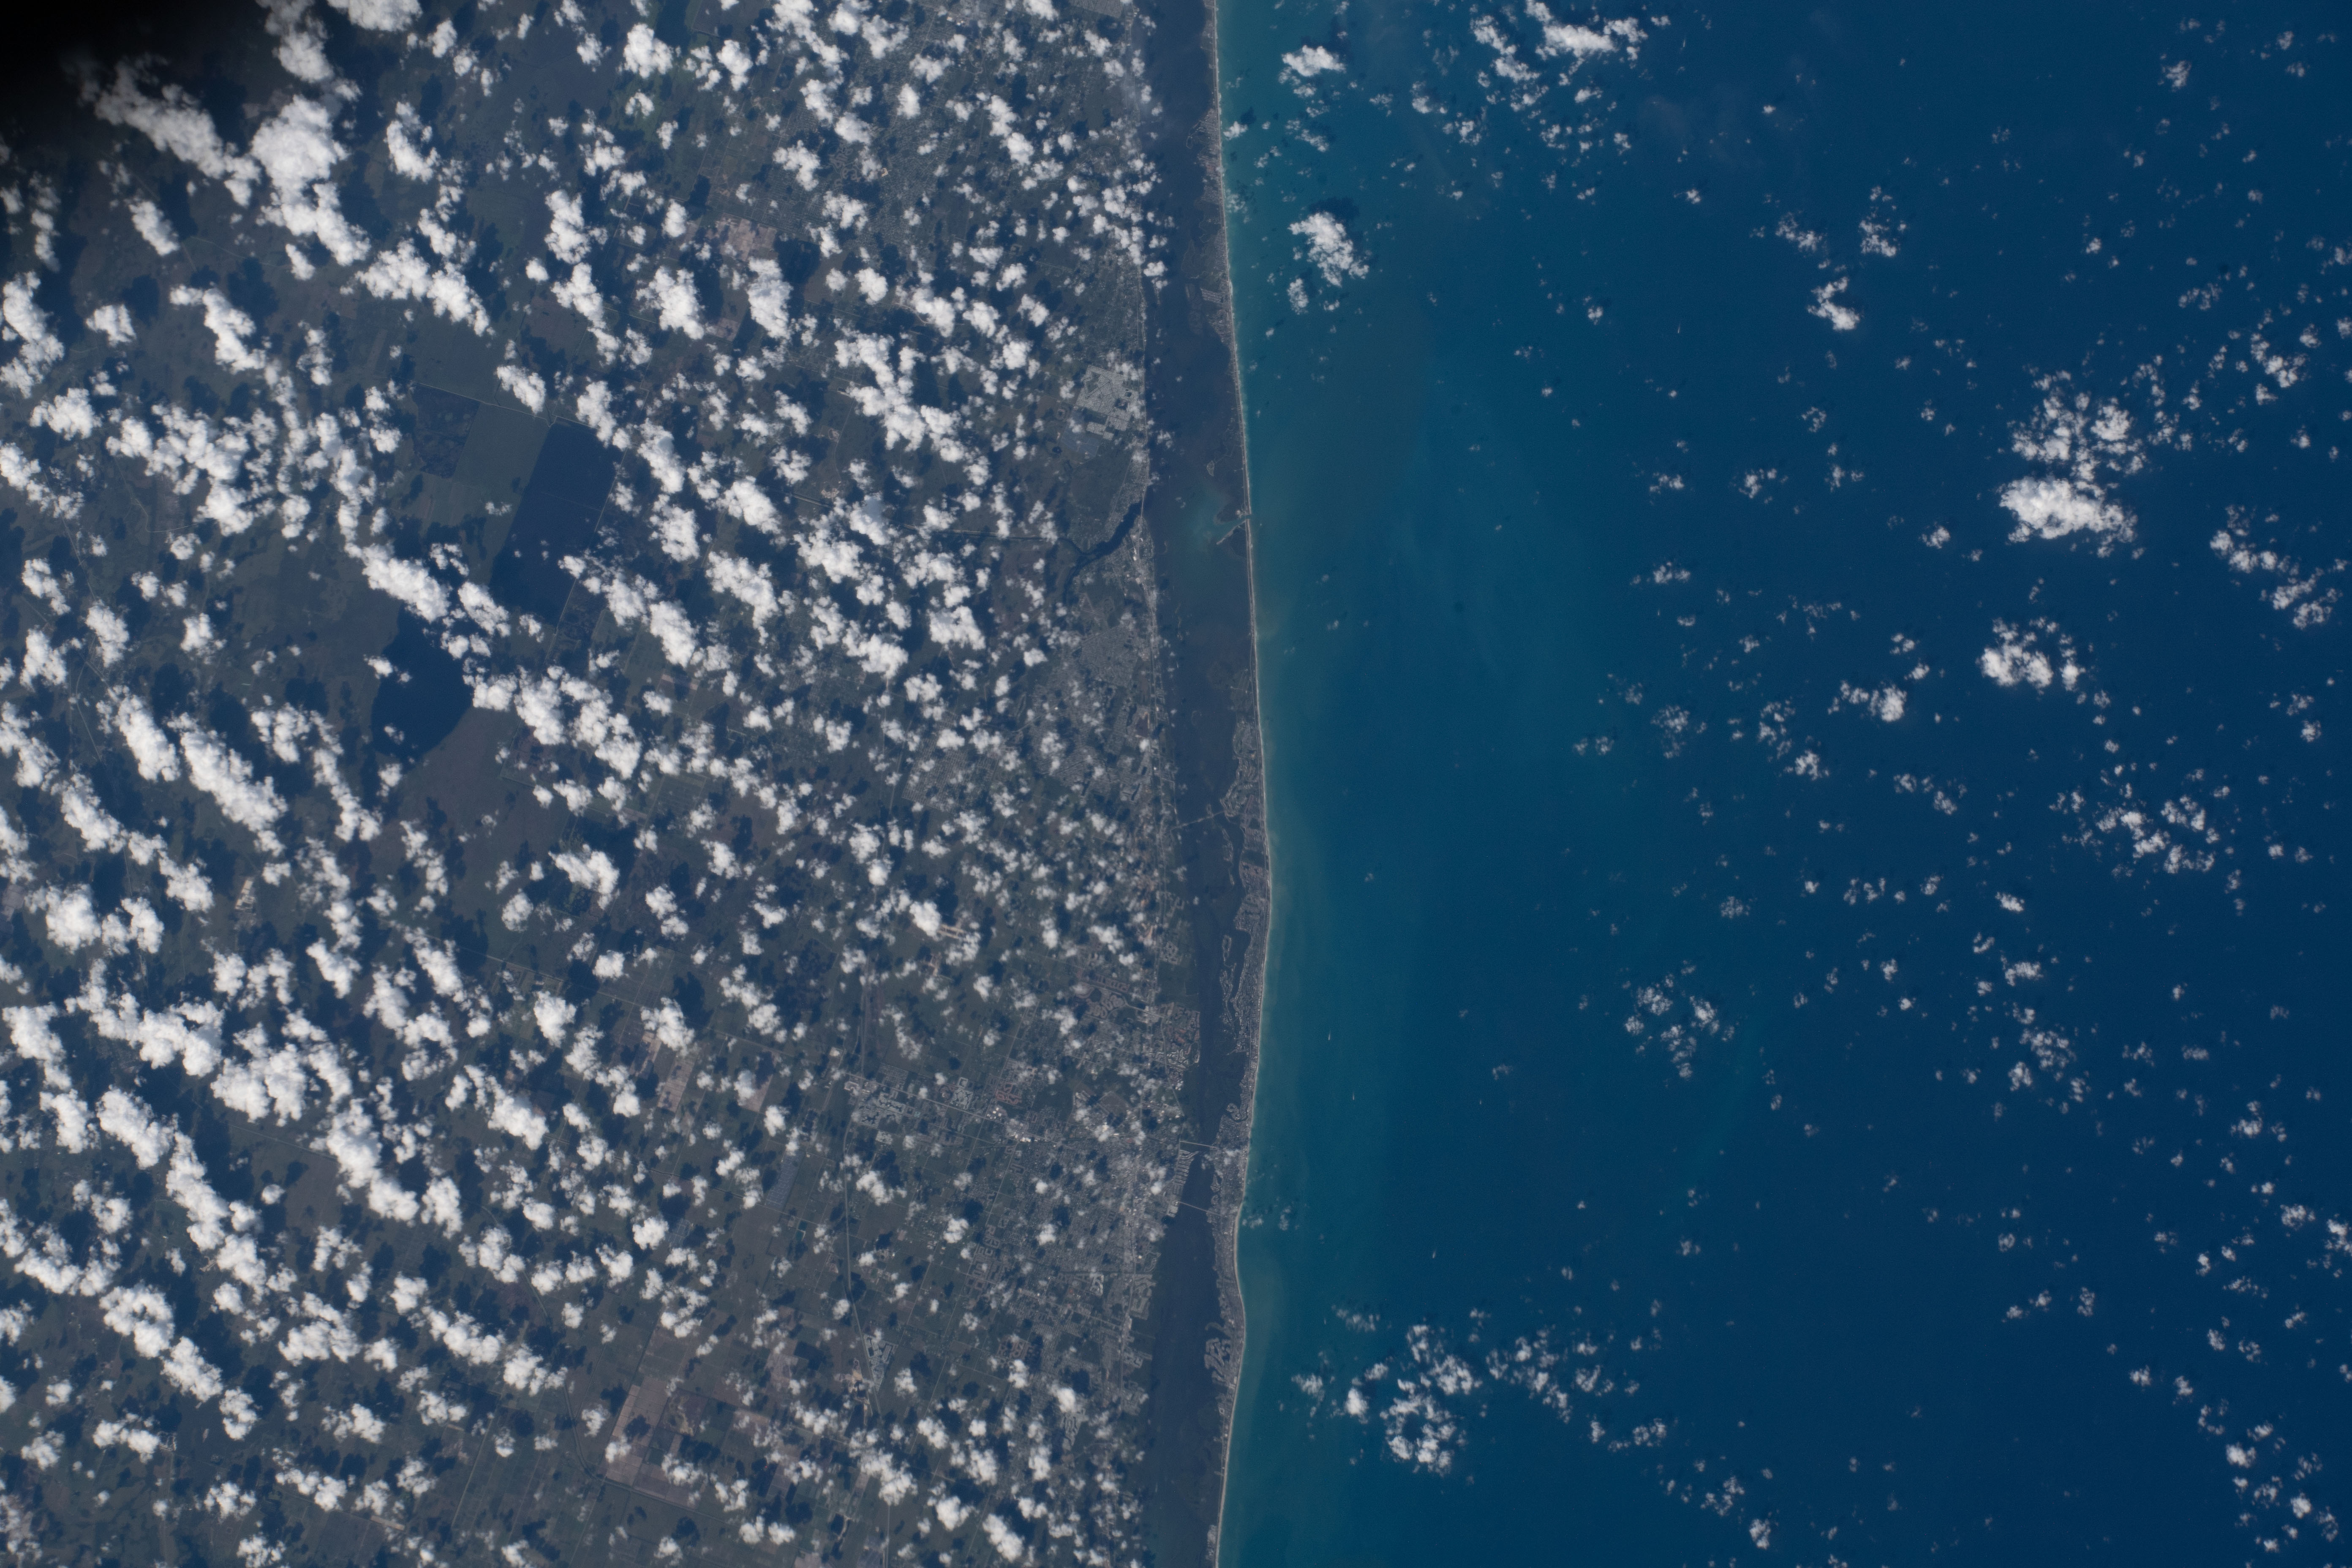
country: USA-FLORIDA
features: PALM BAY, VERO BEACH, BLUE CYPRESS LAKE
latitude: 27.8
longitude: -80.4
